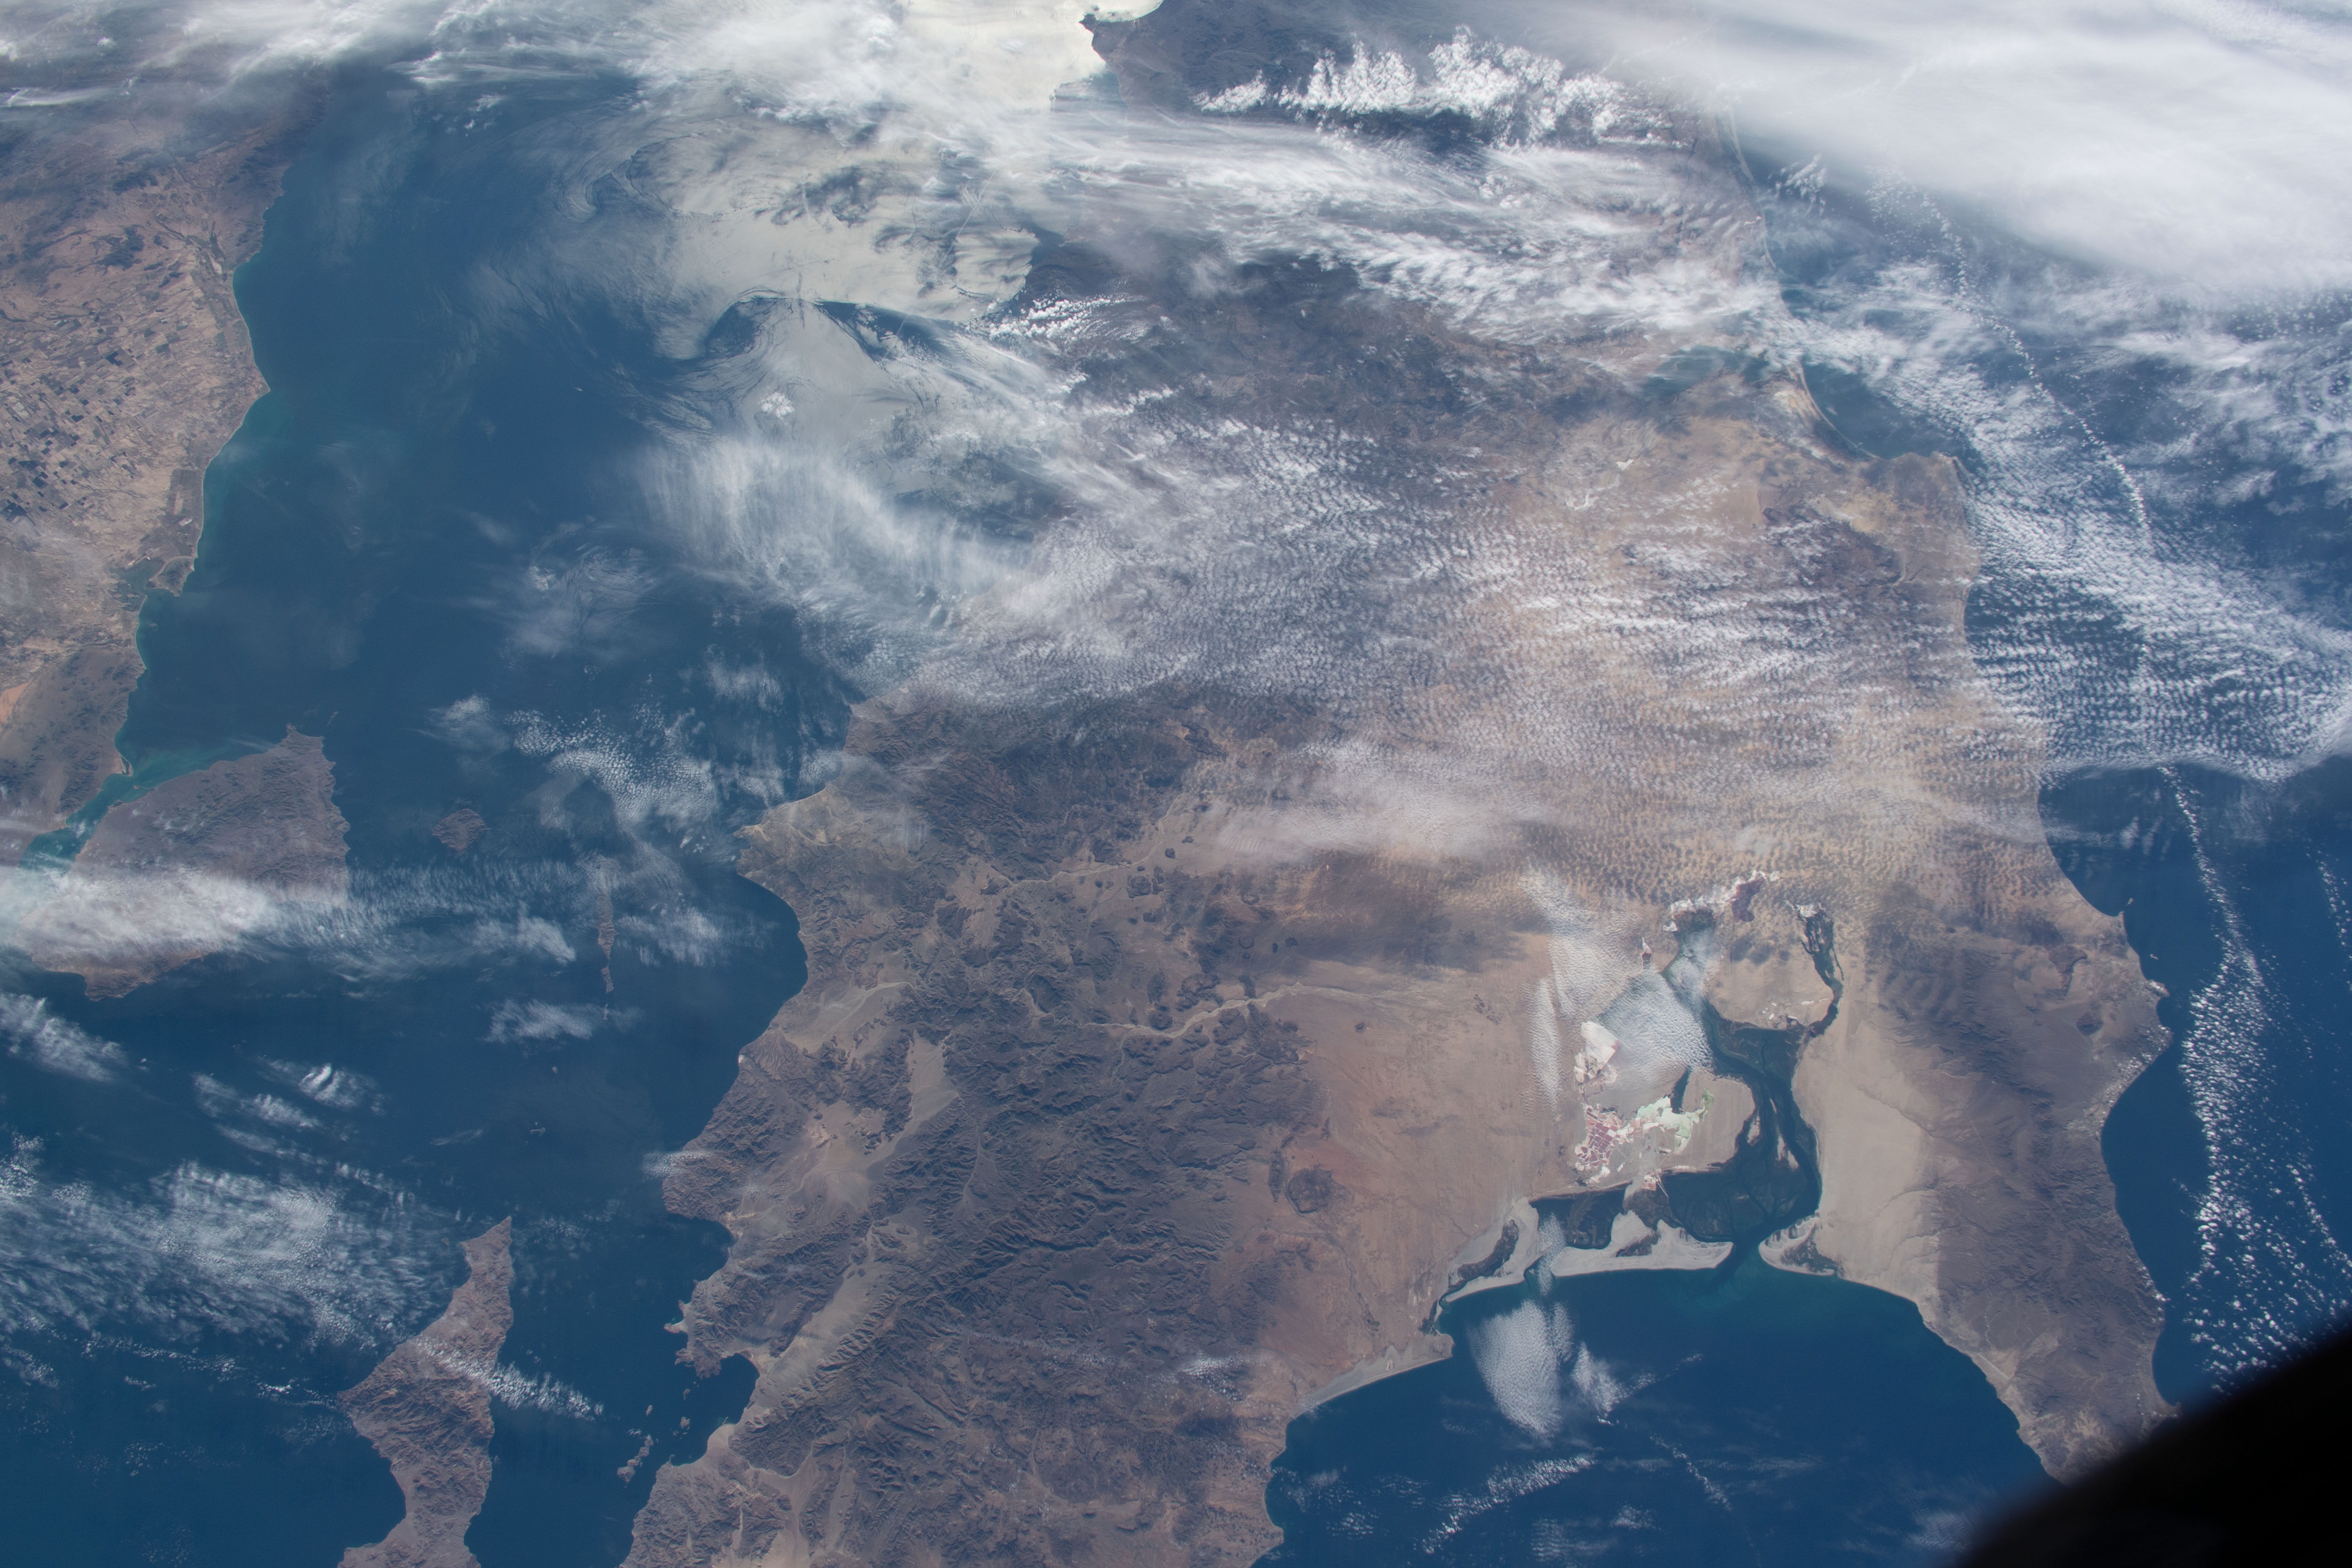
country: MEXICO
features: BAJA CALIFORNIA, GULF OF CALIFORNIA
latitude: 28.0
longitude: -113.5
